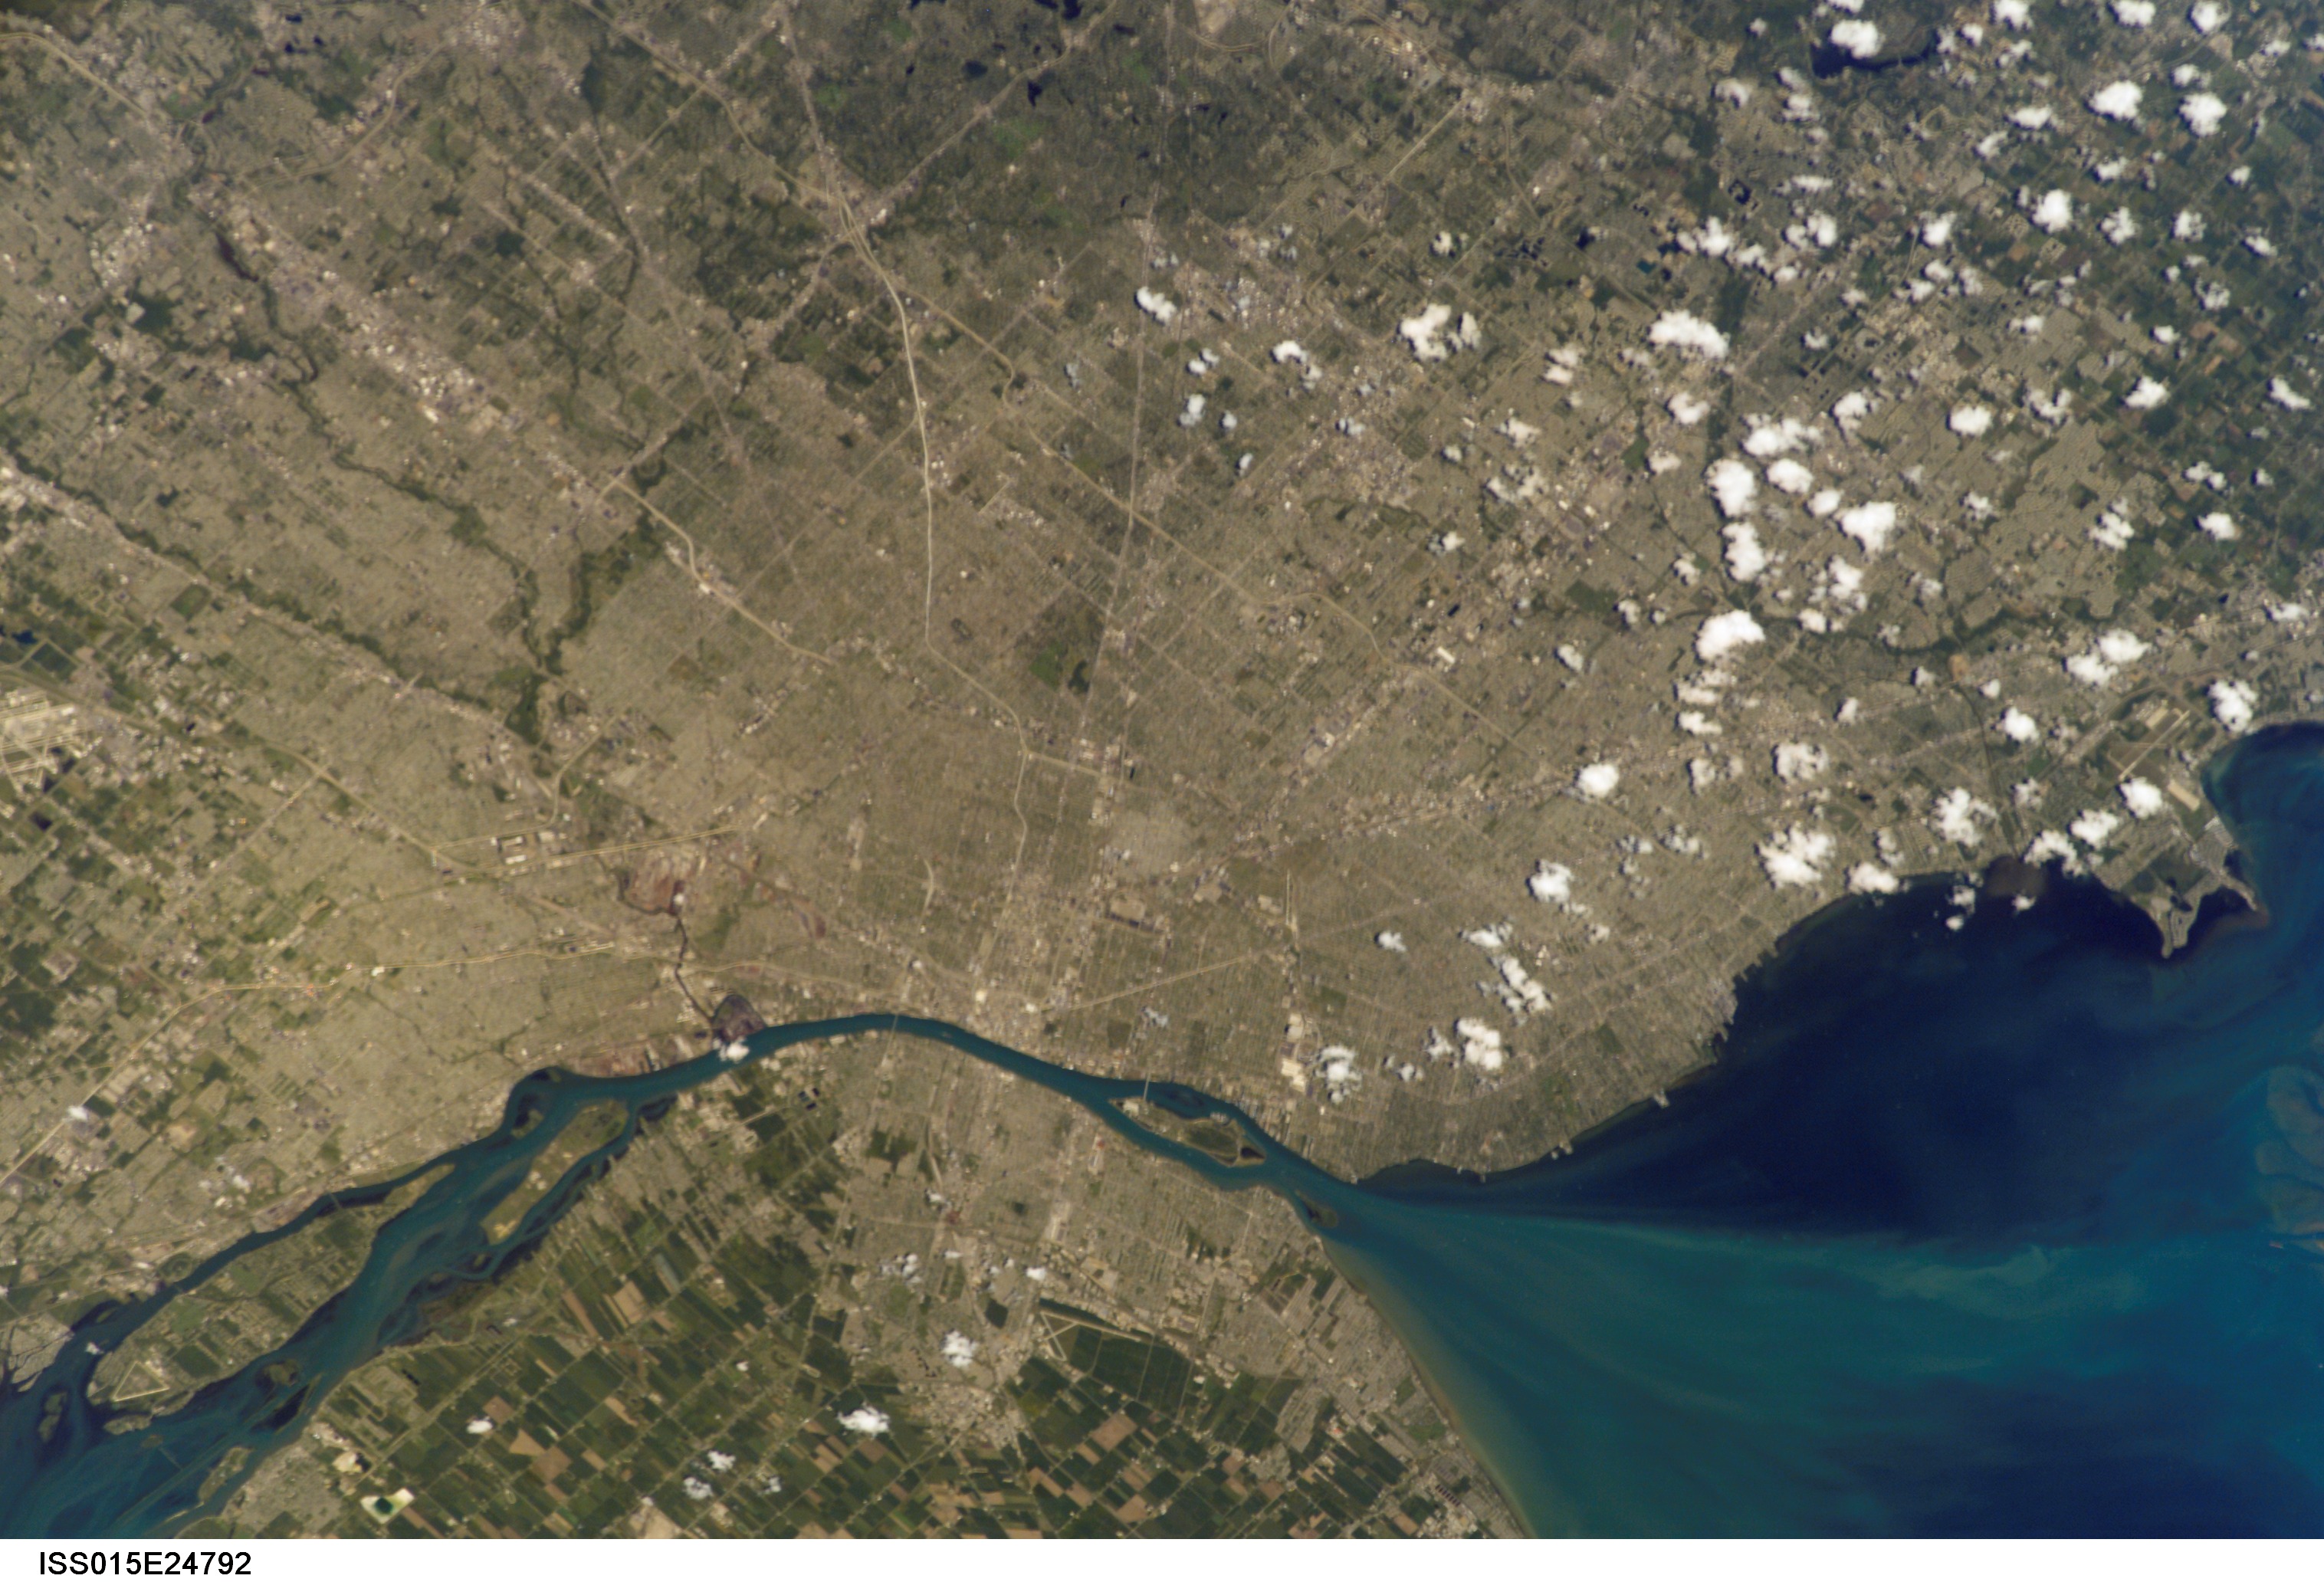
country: USA-MICHIGAN
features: DETROIT METROPOLITAN AREA, WINDSOR
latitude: 42.4
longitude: -83.1
